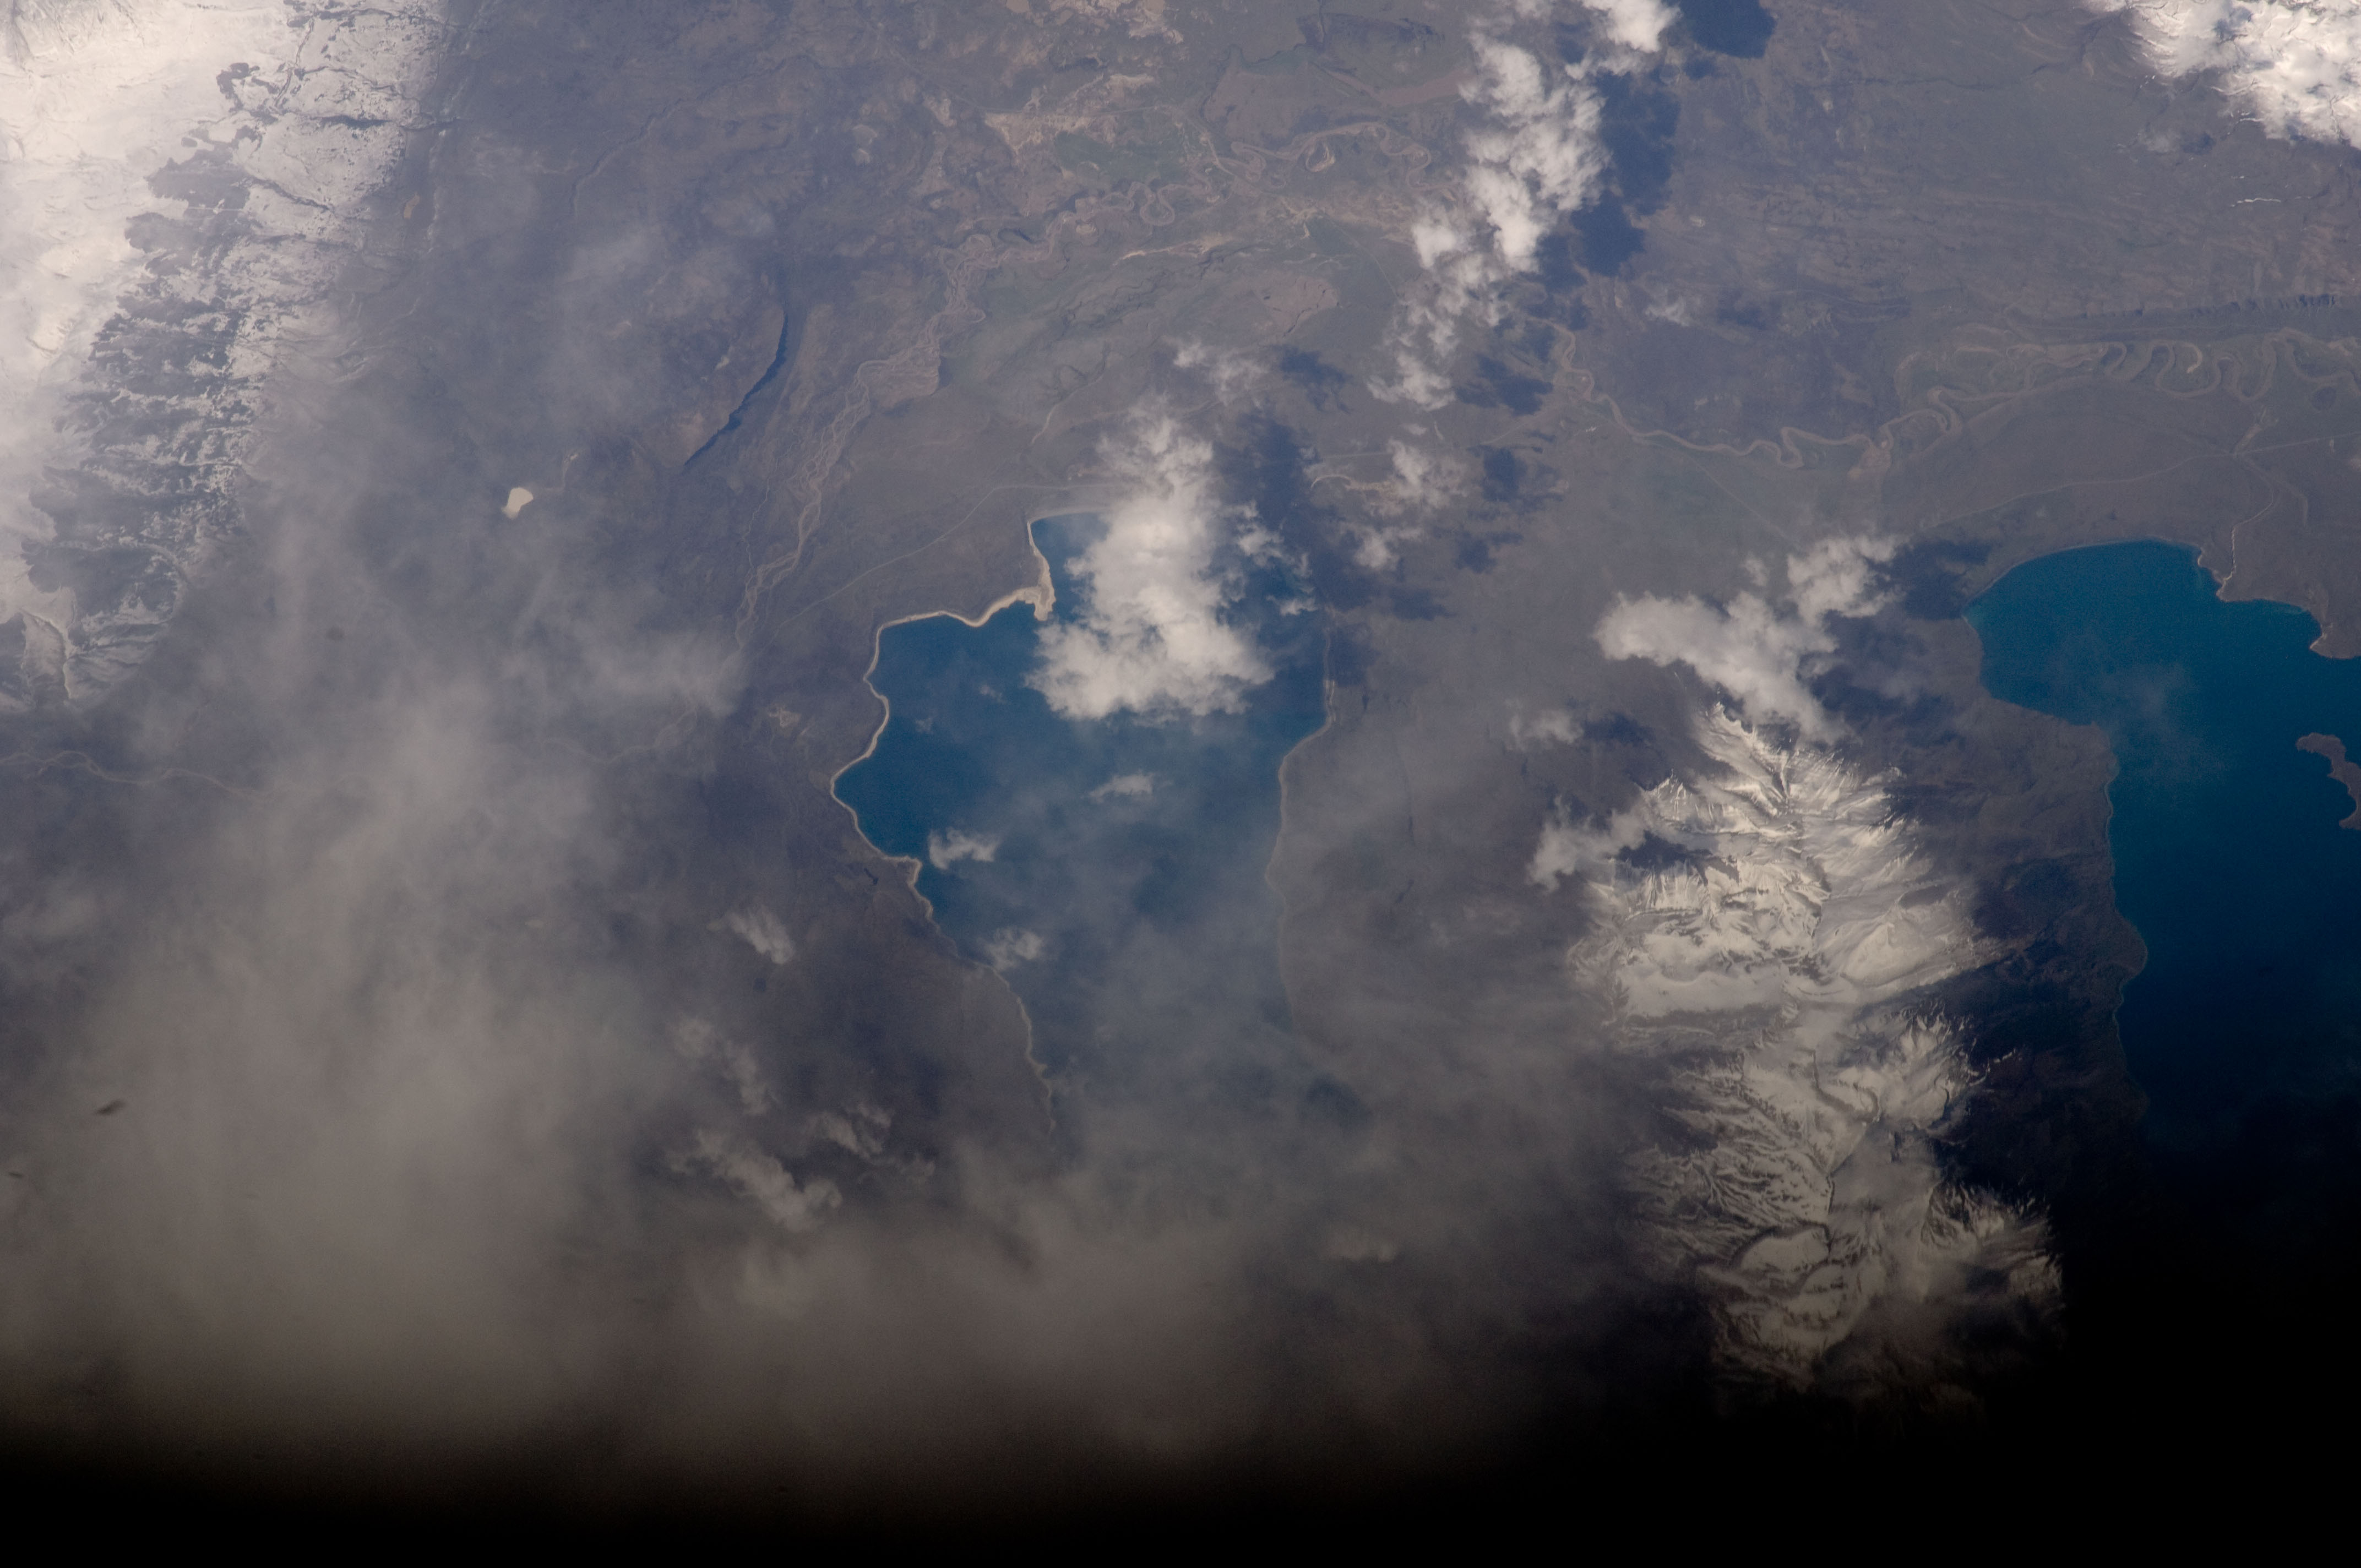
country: CHILE
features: LAGO DEL TORO, LAGO SARMIENTO DO GAMBOA
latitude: -51.0
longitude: -72.6
